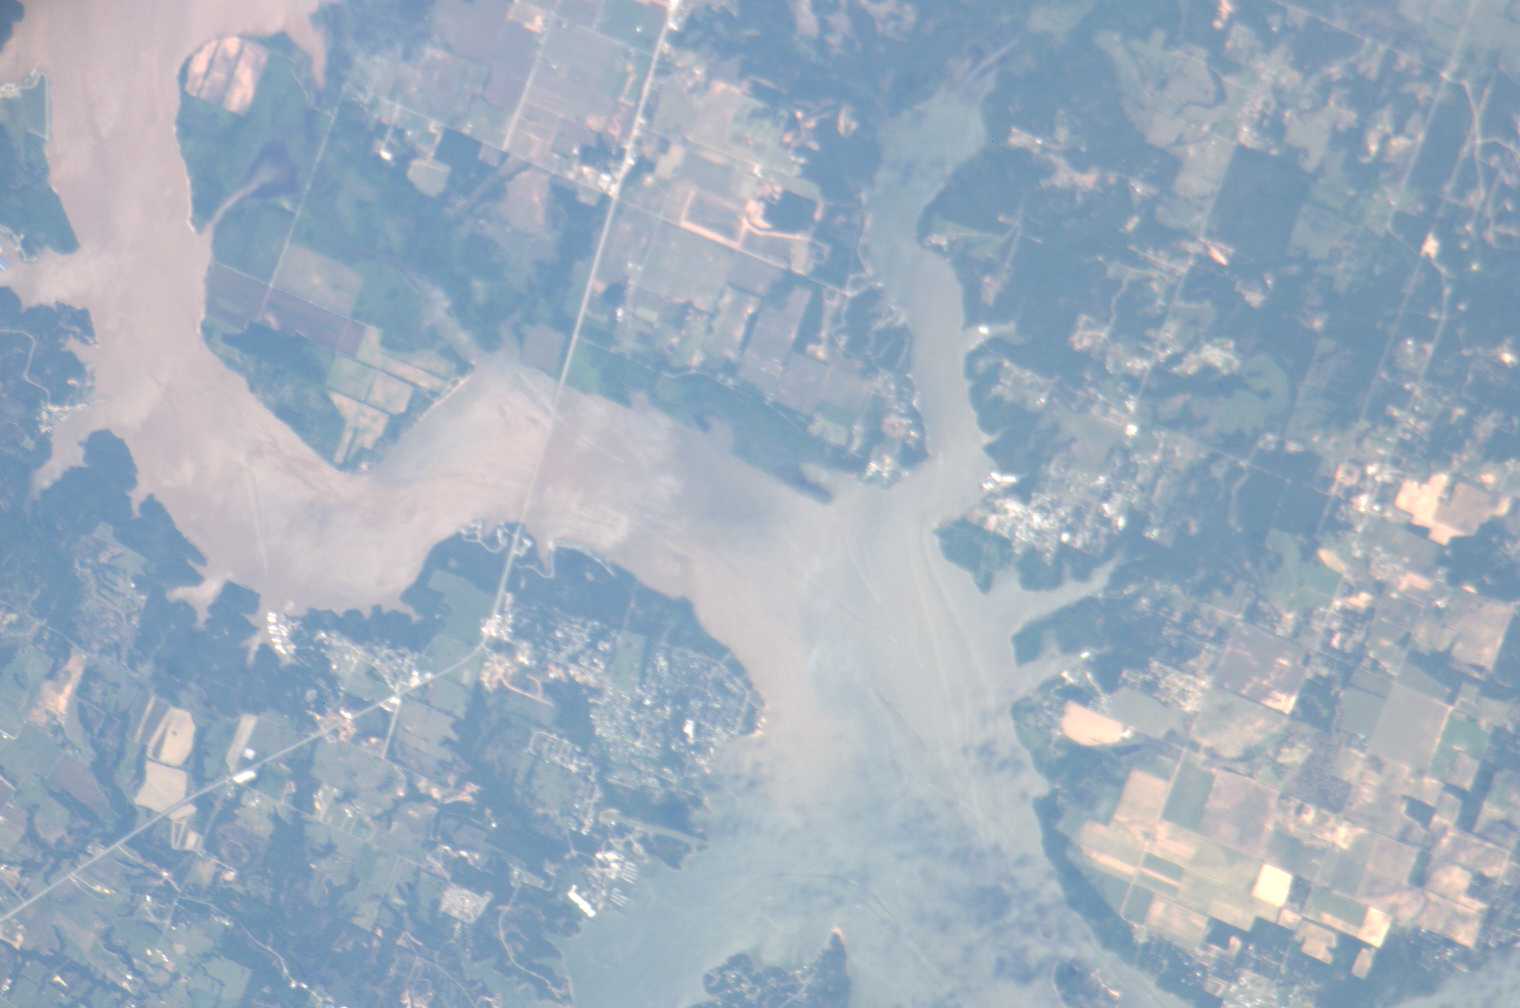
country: USA-OKLAHOMA
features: LAKE TEXOMA, ENOS
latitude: 33.9
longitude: -96.8
